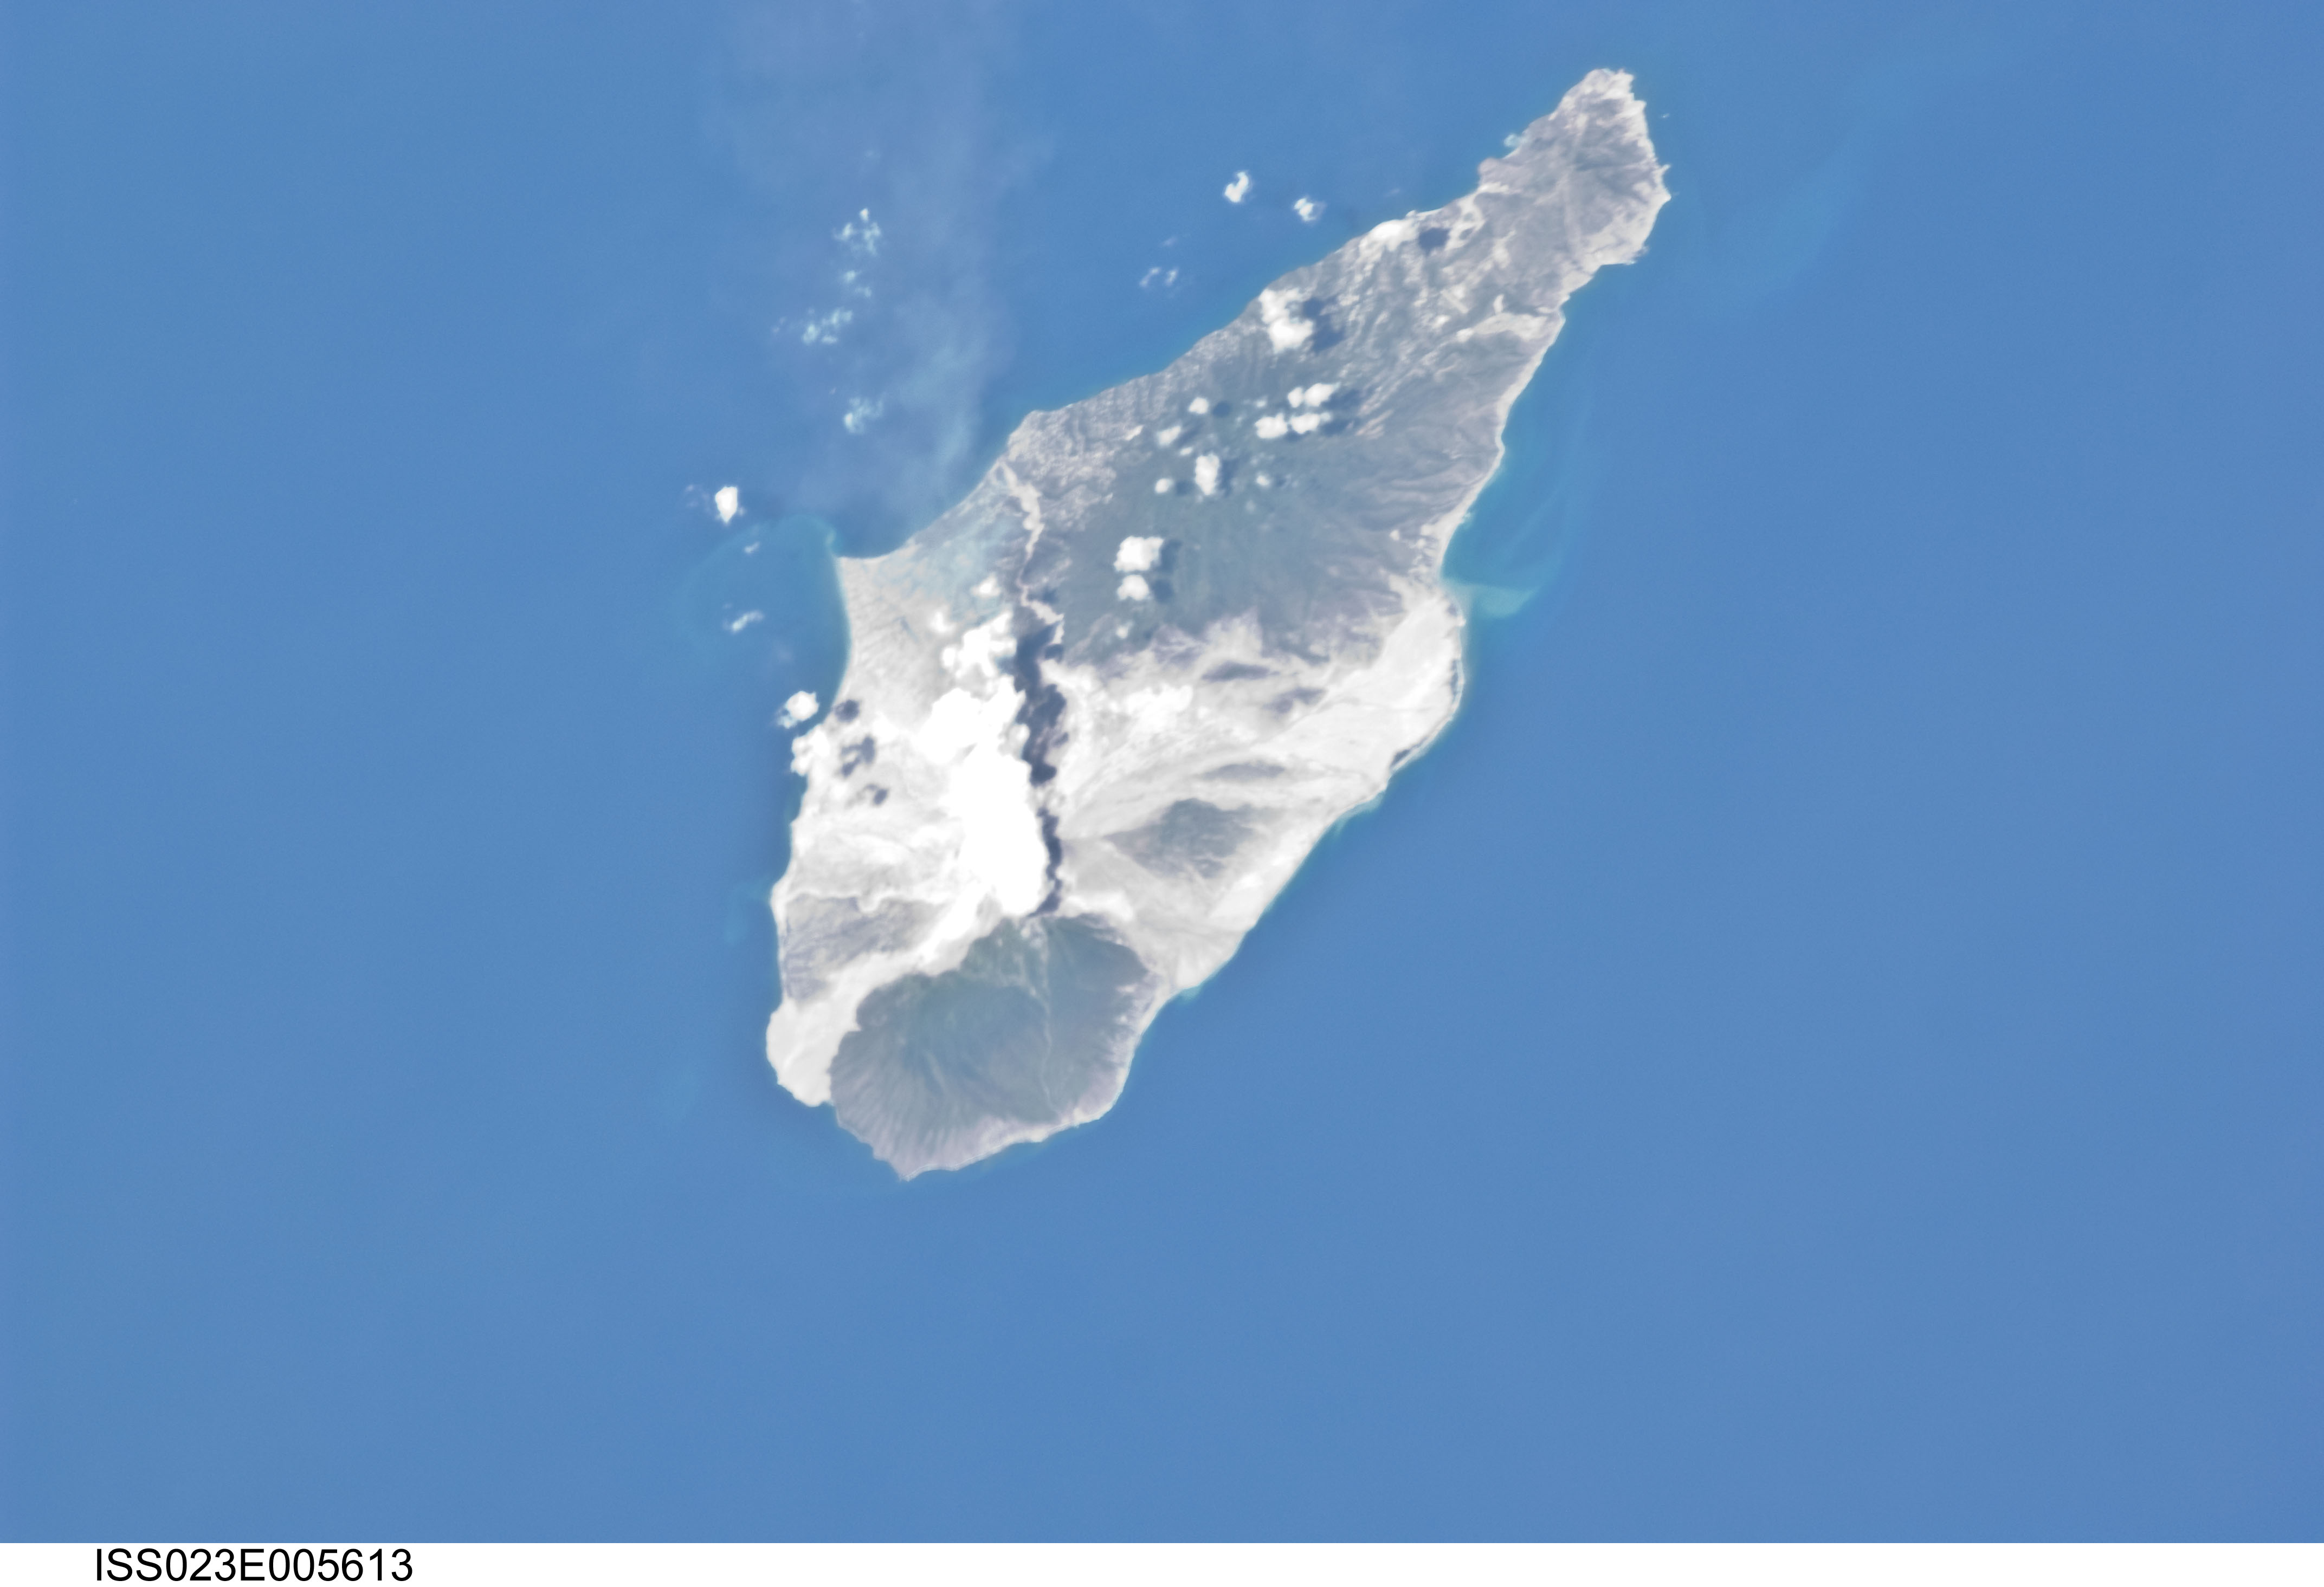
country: LESSER ANTILLES
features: MONTSERRAT, SOUFRIERE HILLS VOLCANO, PLUME
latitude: 16.7
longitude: -62.2
